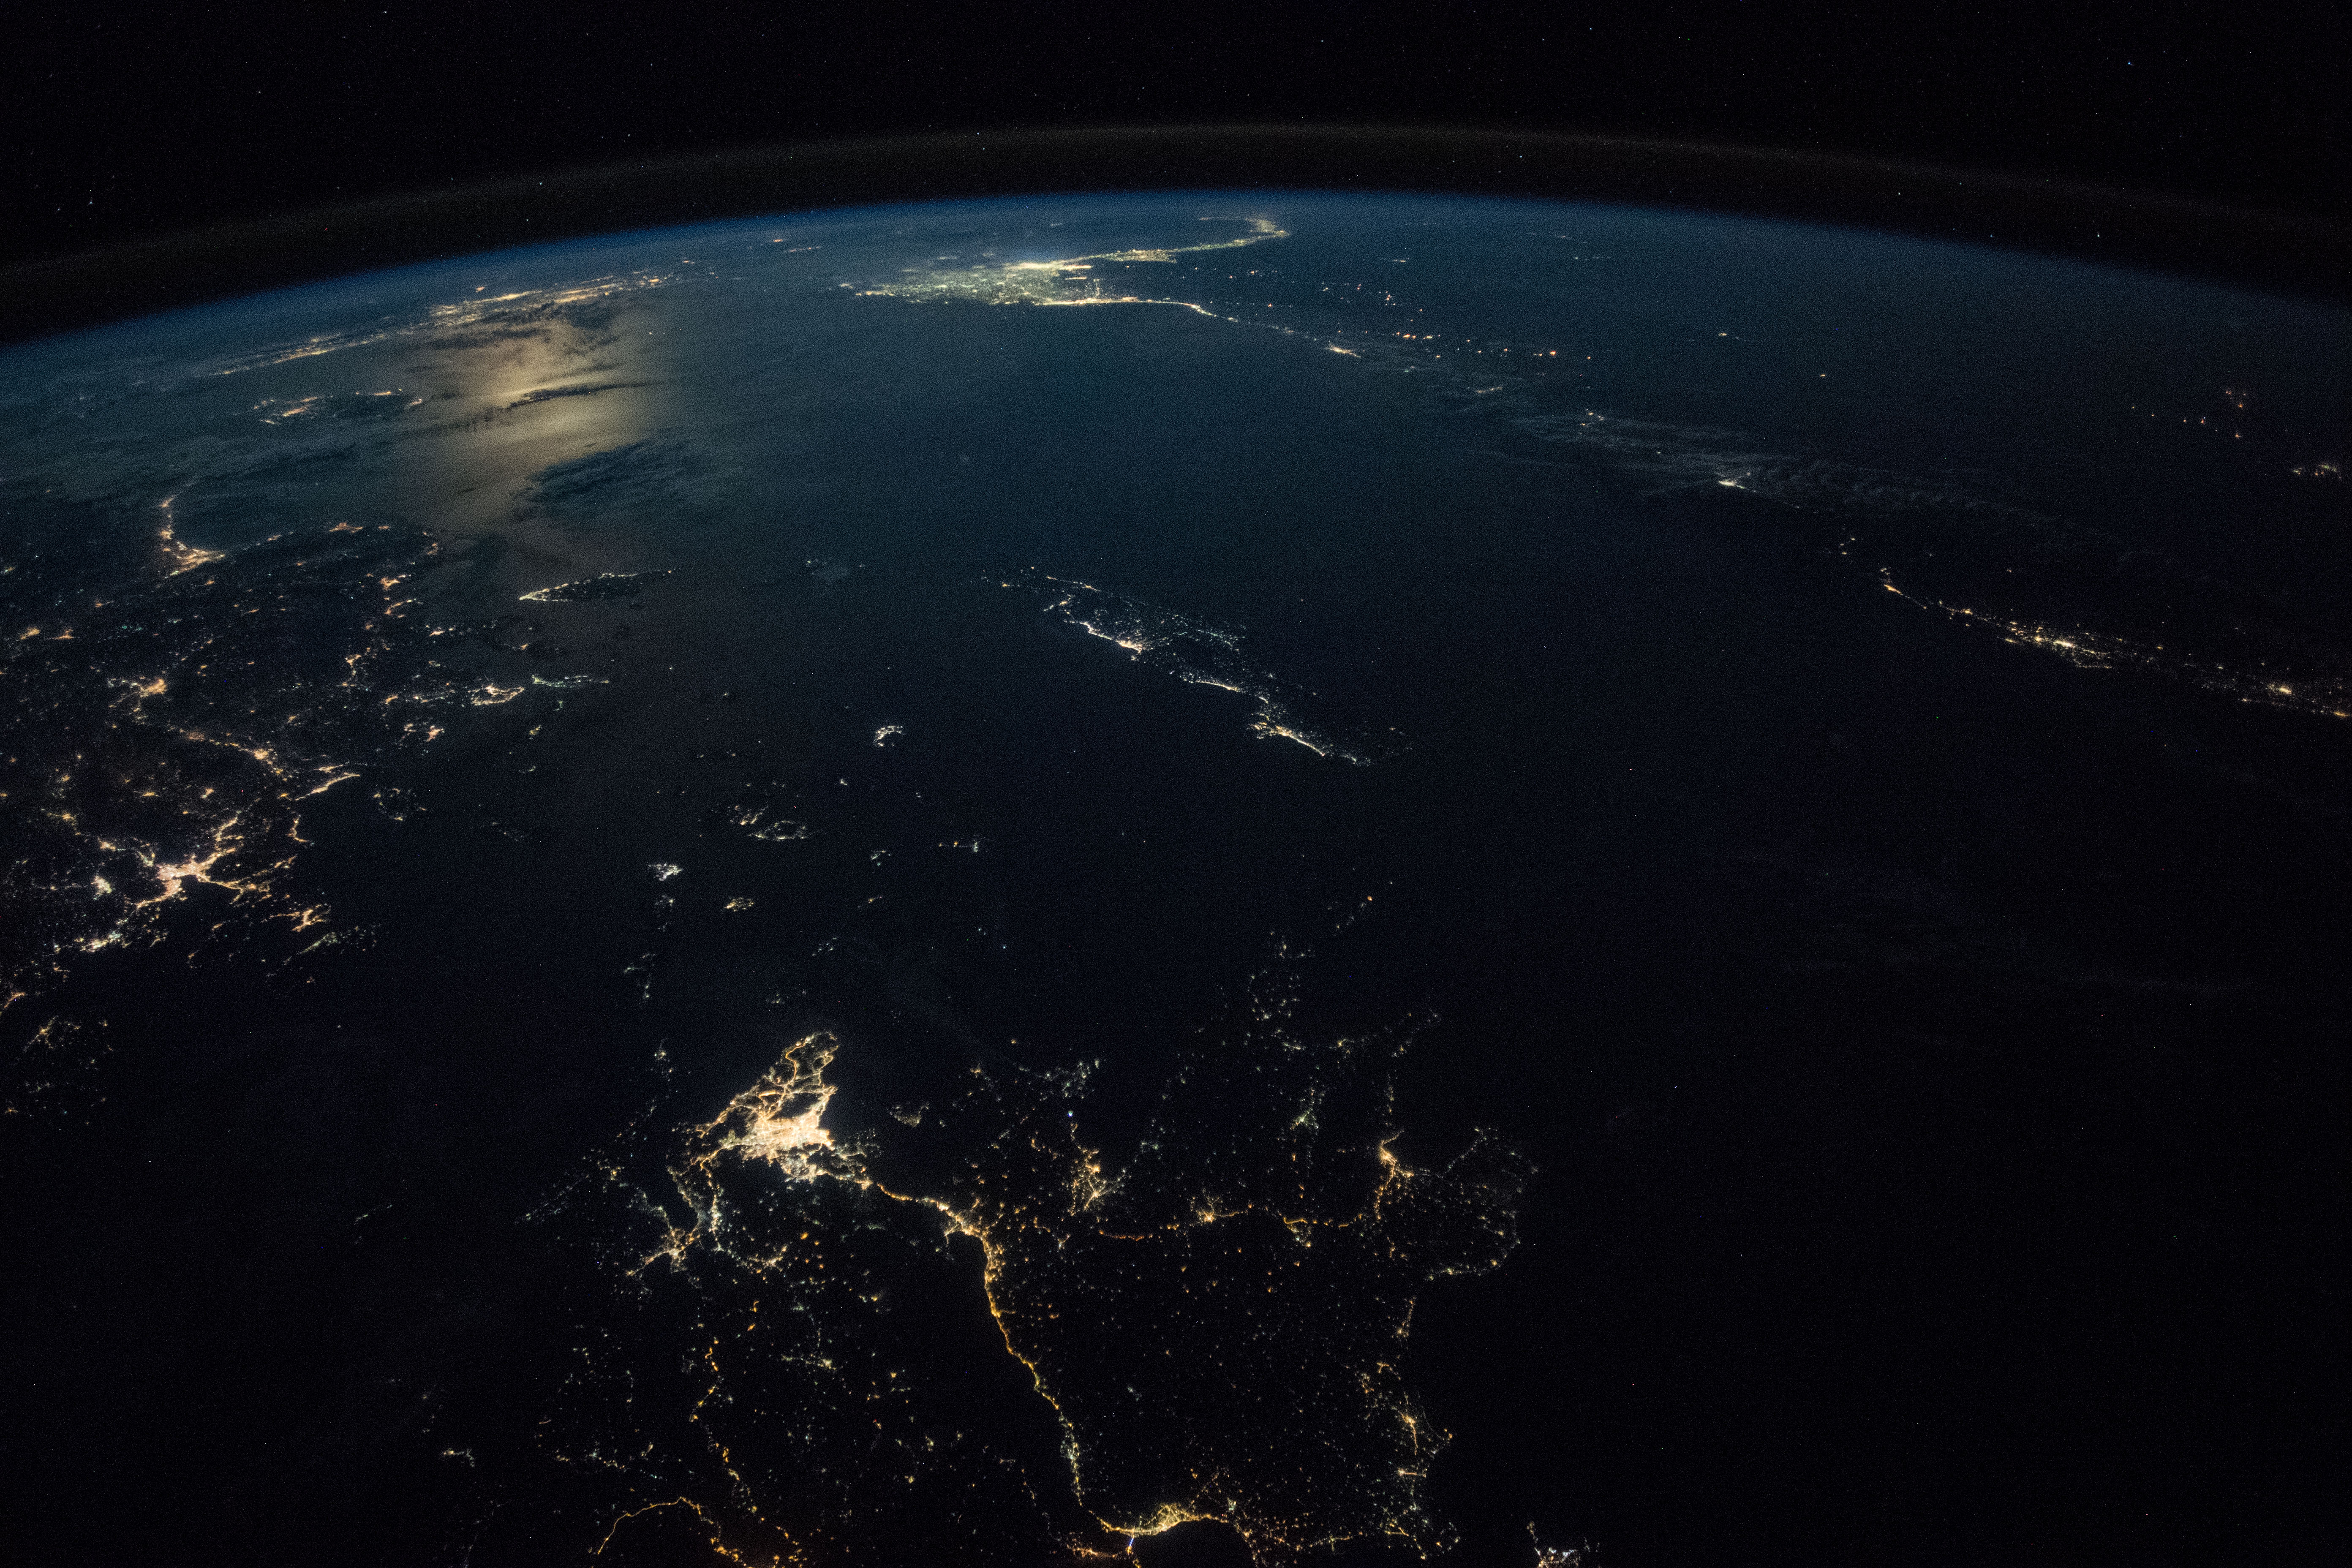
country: GREECE
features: EGEO ISLANDS, KOS ISLAND, CRETE ISLAND, IZMIR CITY, AEGEAN SEA, ATHENS CITY, NIGHT, EARTH LIMB
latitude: 35.8
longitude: 24.3
